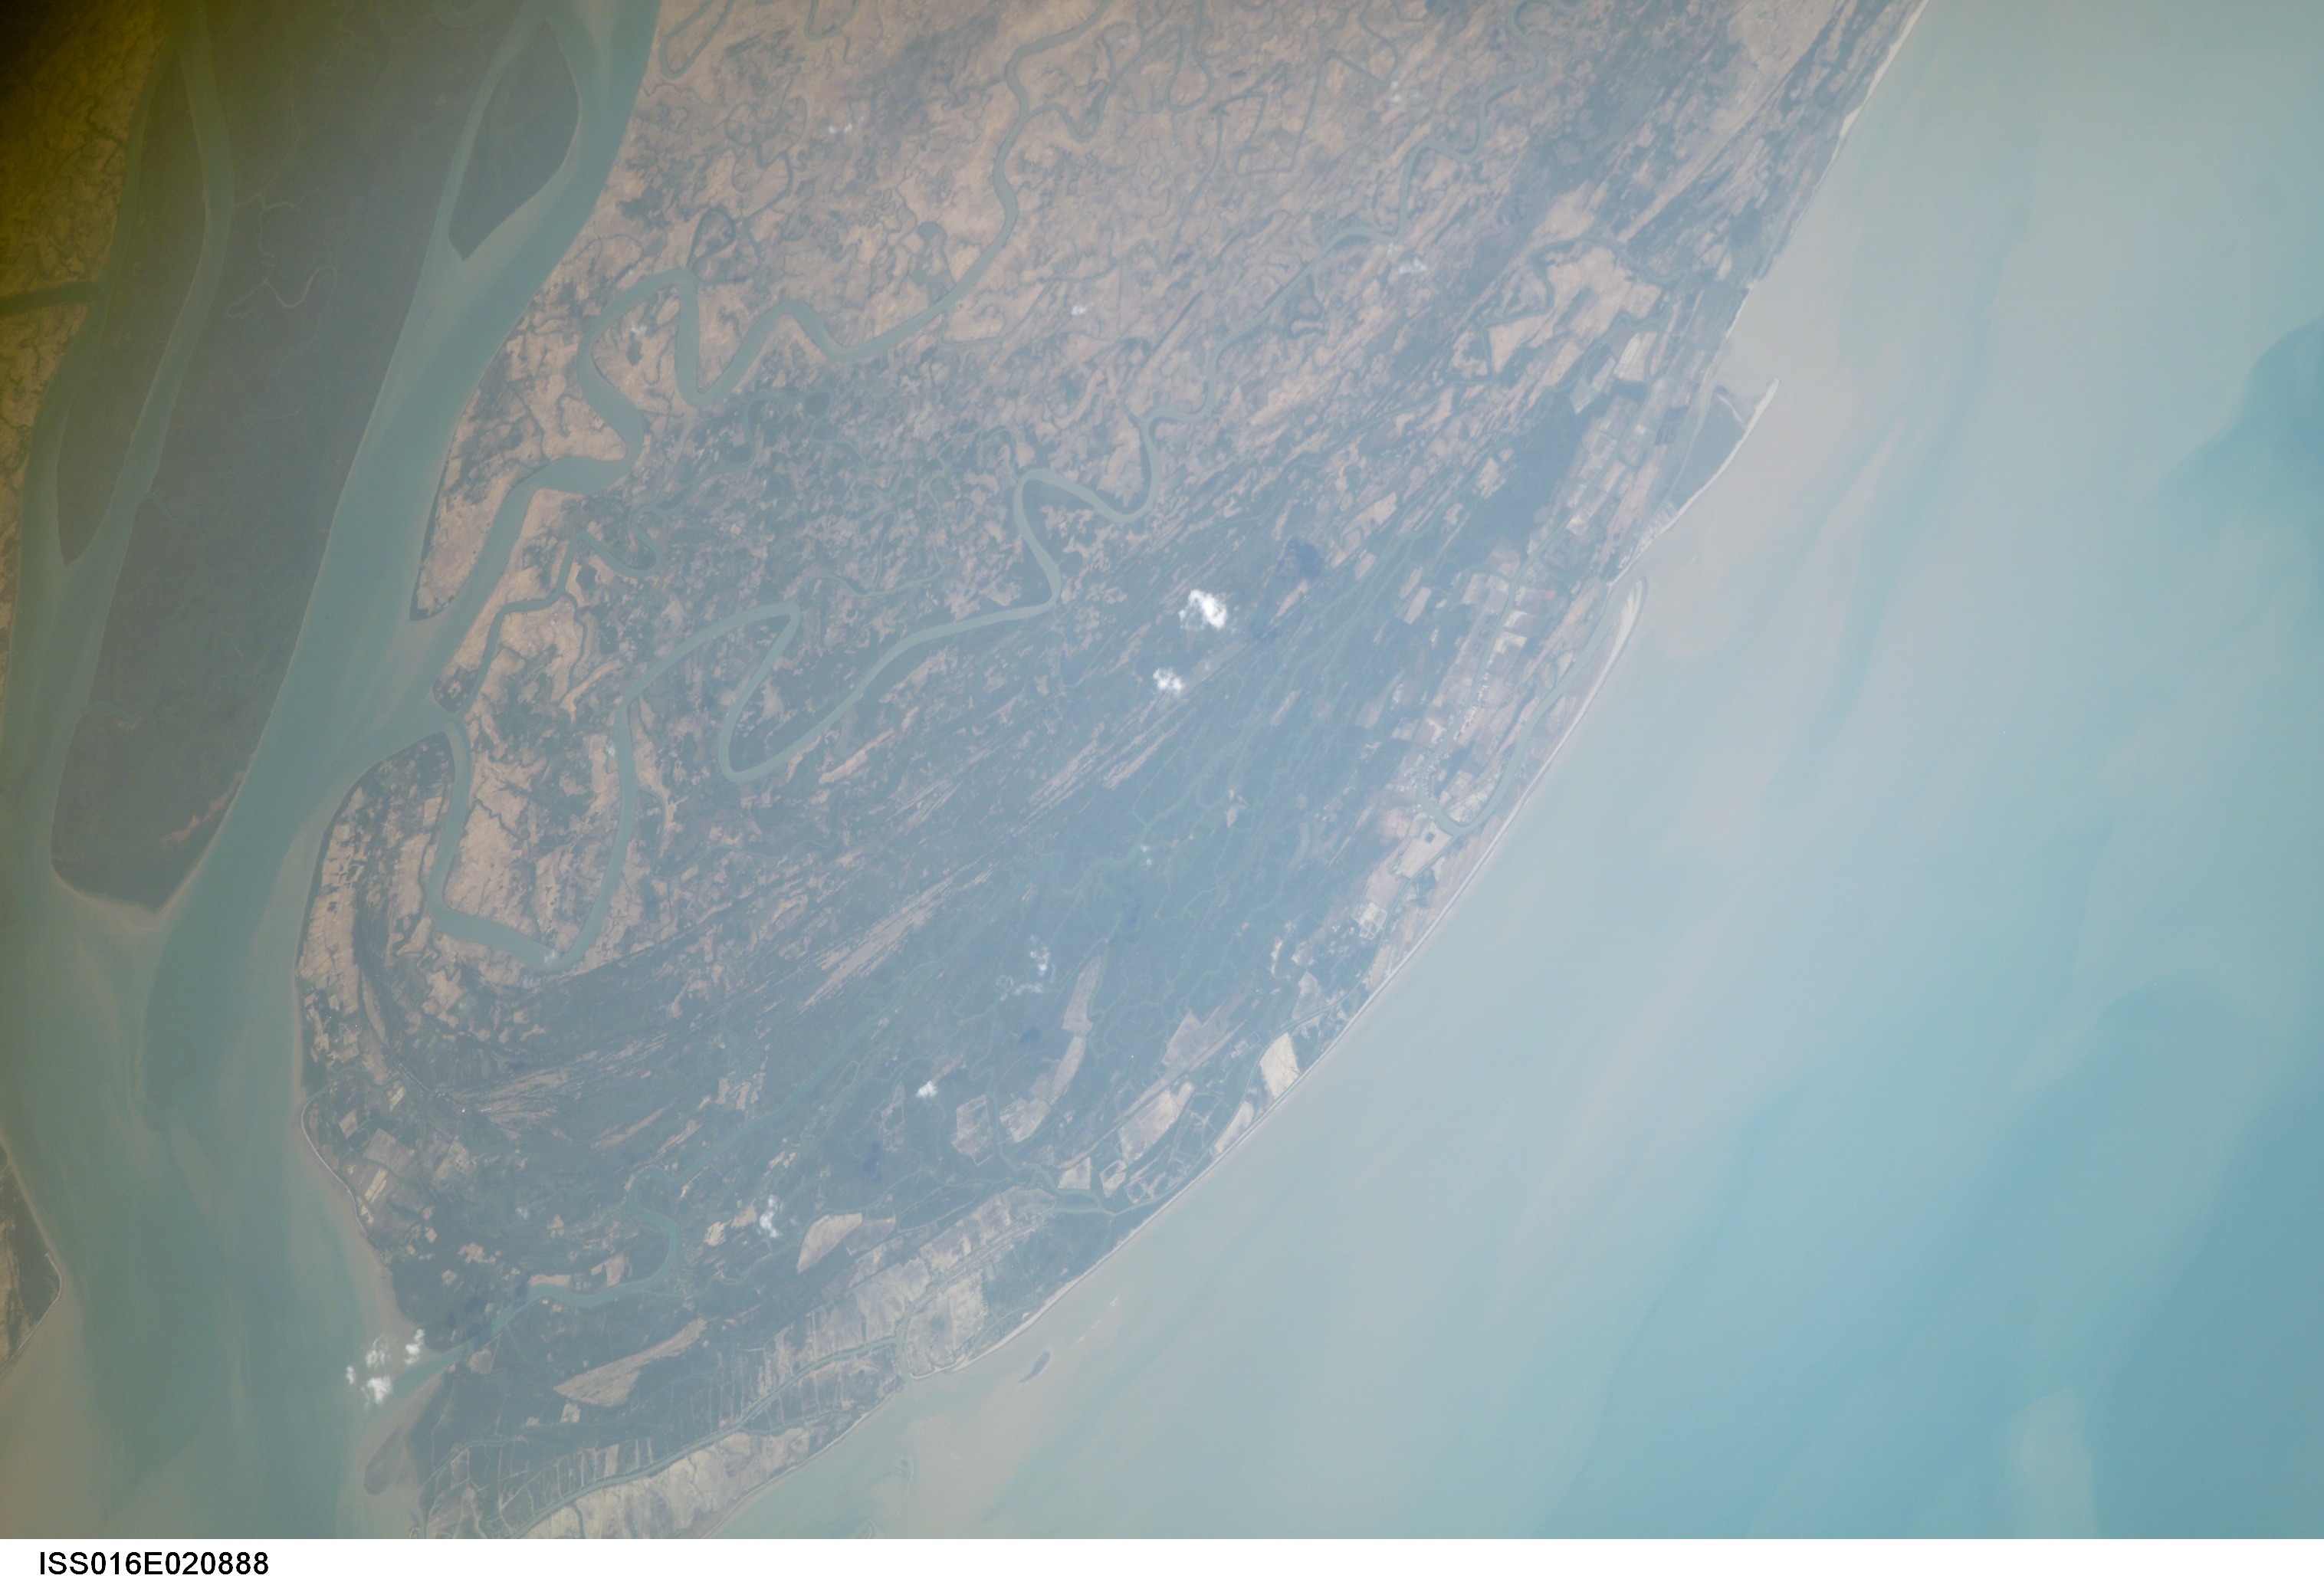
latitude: 15.8
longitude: 95.5
